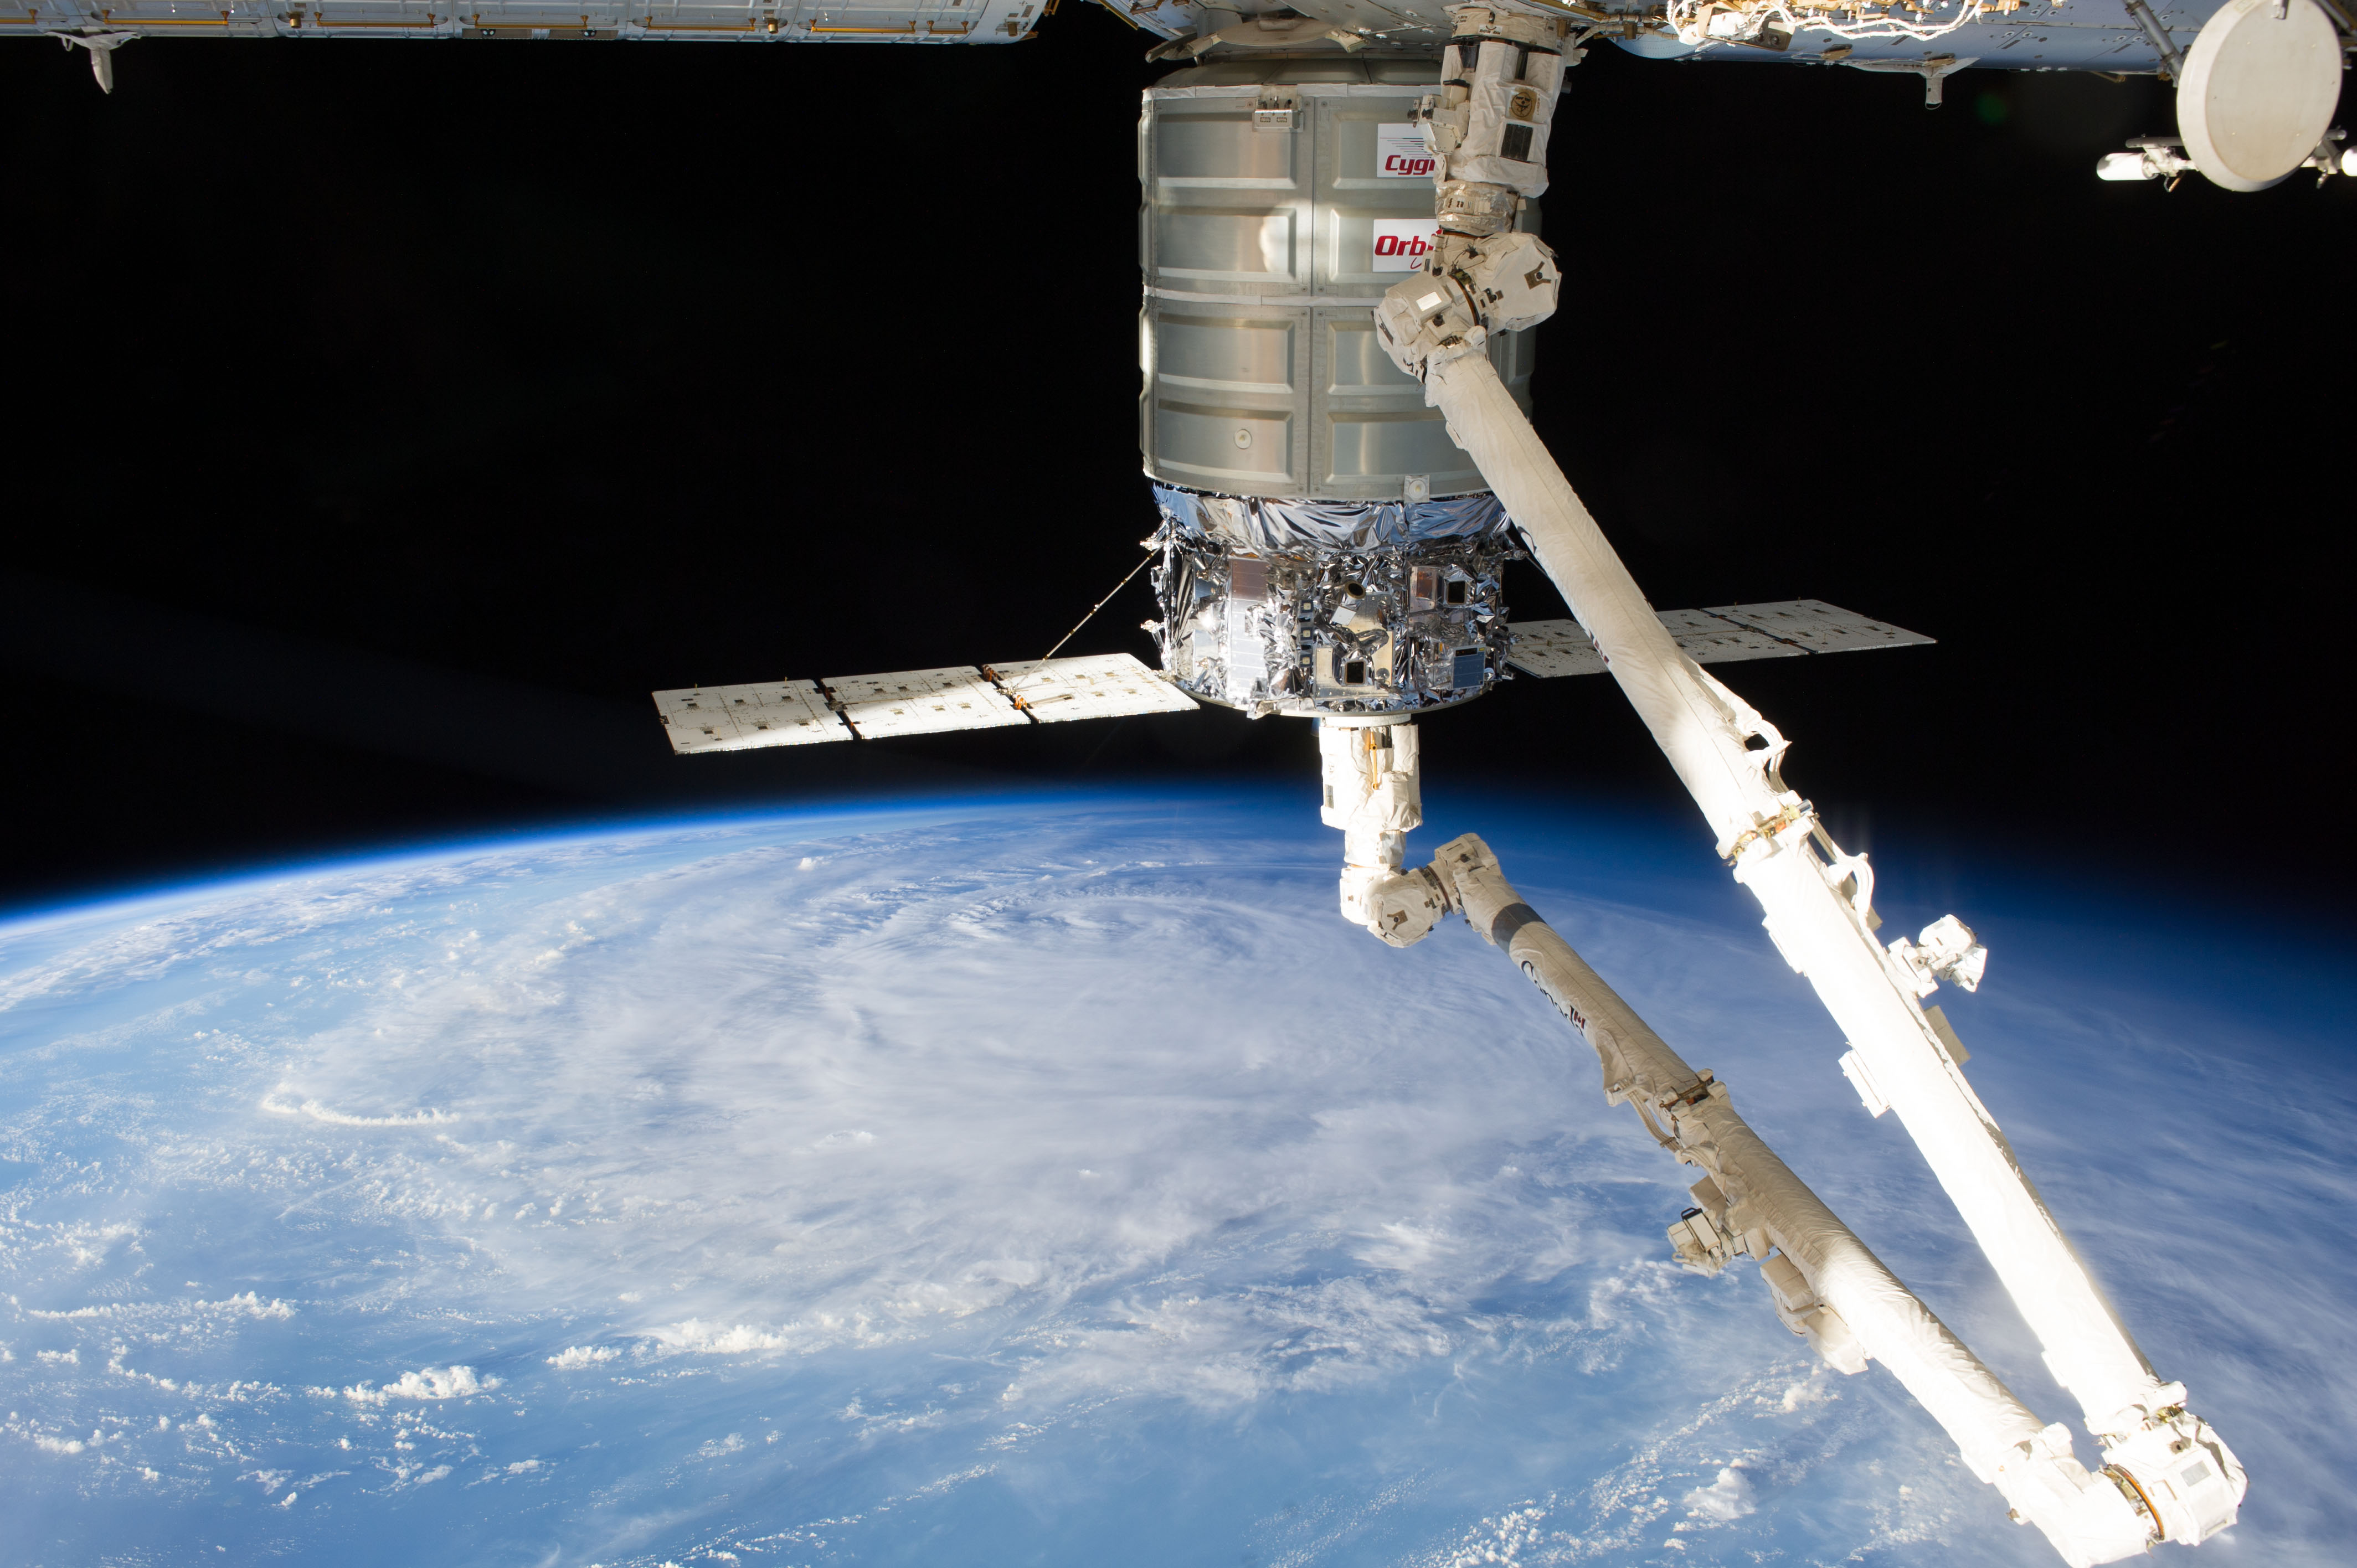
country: JAPAN
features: PAN-ATMOSPHERIC LIMB, TYPHOON HALONG, SPRIAL BANDS, ISS, TERMINATOR
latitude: 26.0
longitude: 131.5
